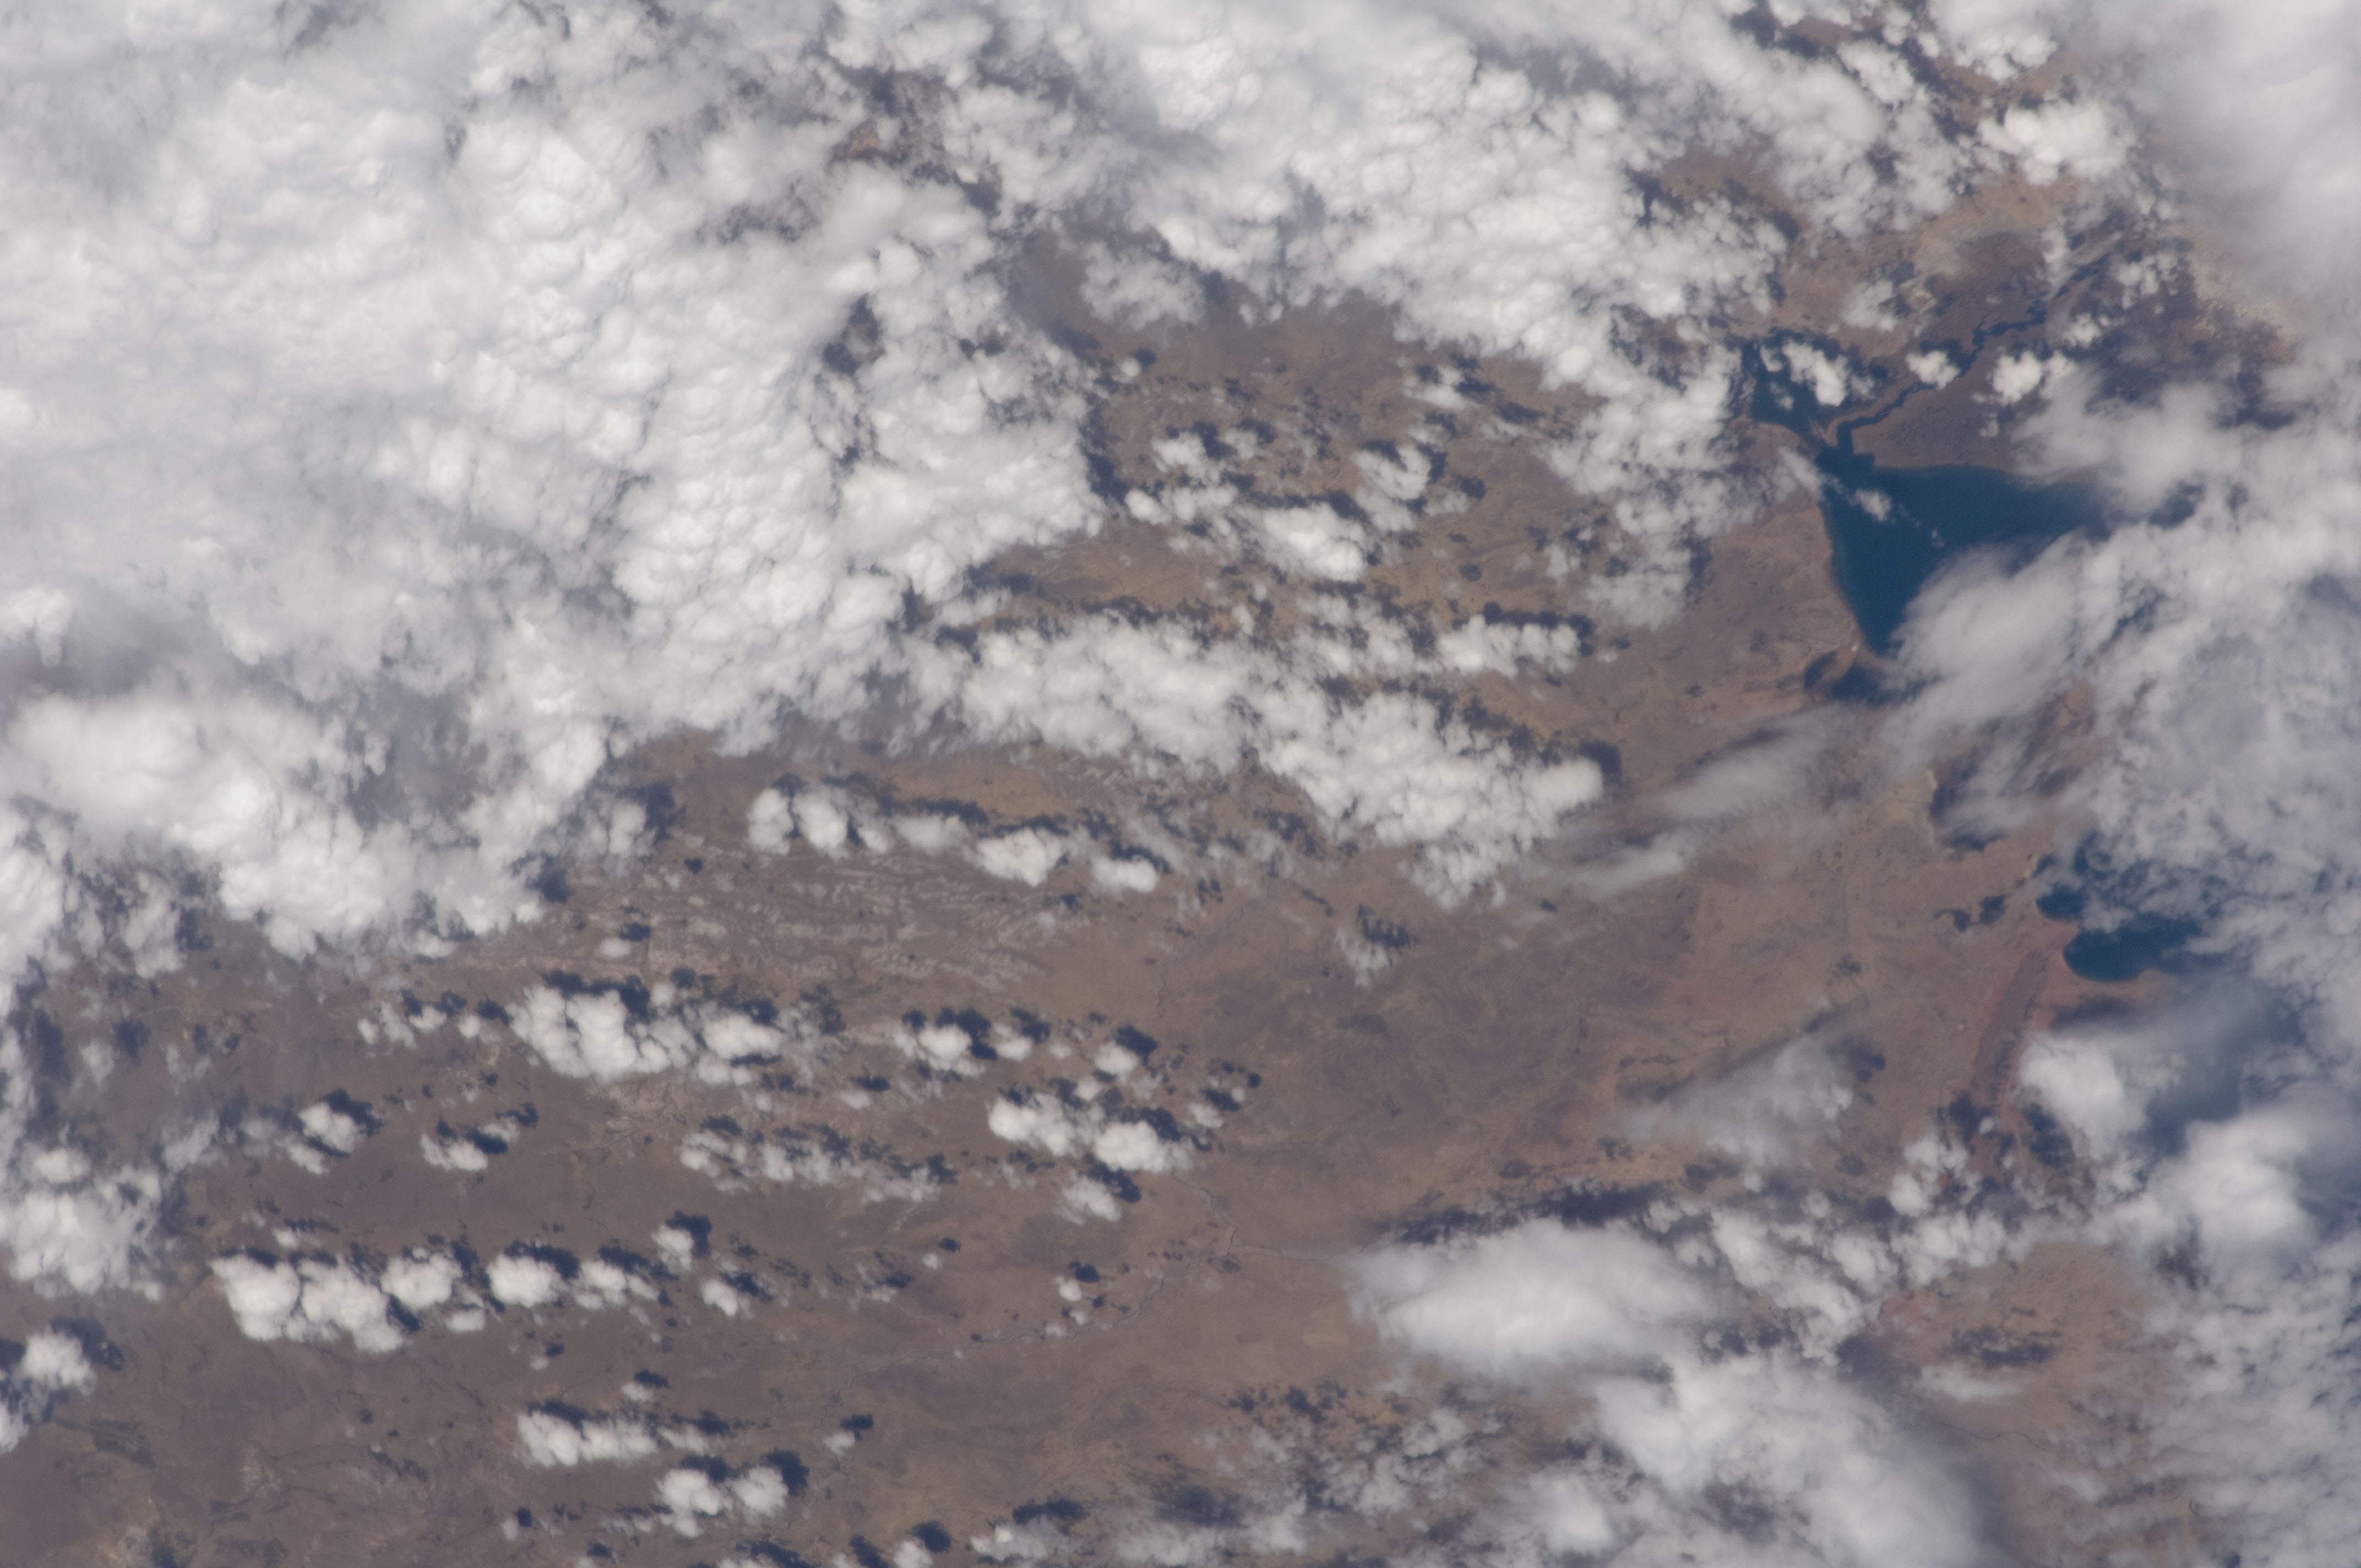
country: PERU
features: LAKES
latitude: -15.4
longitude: -73.7
